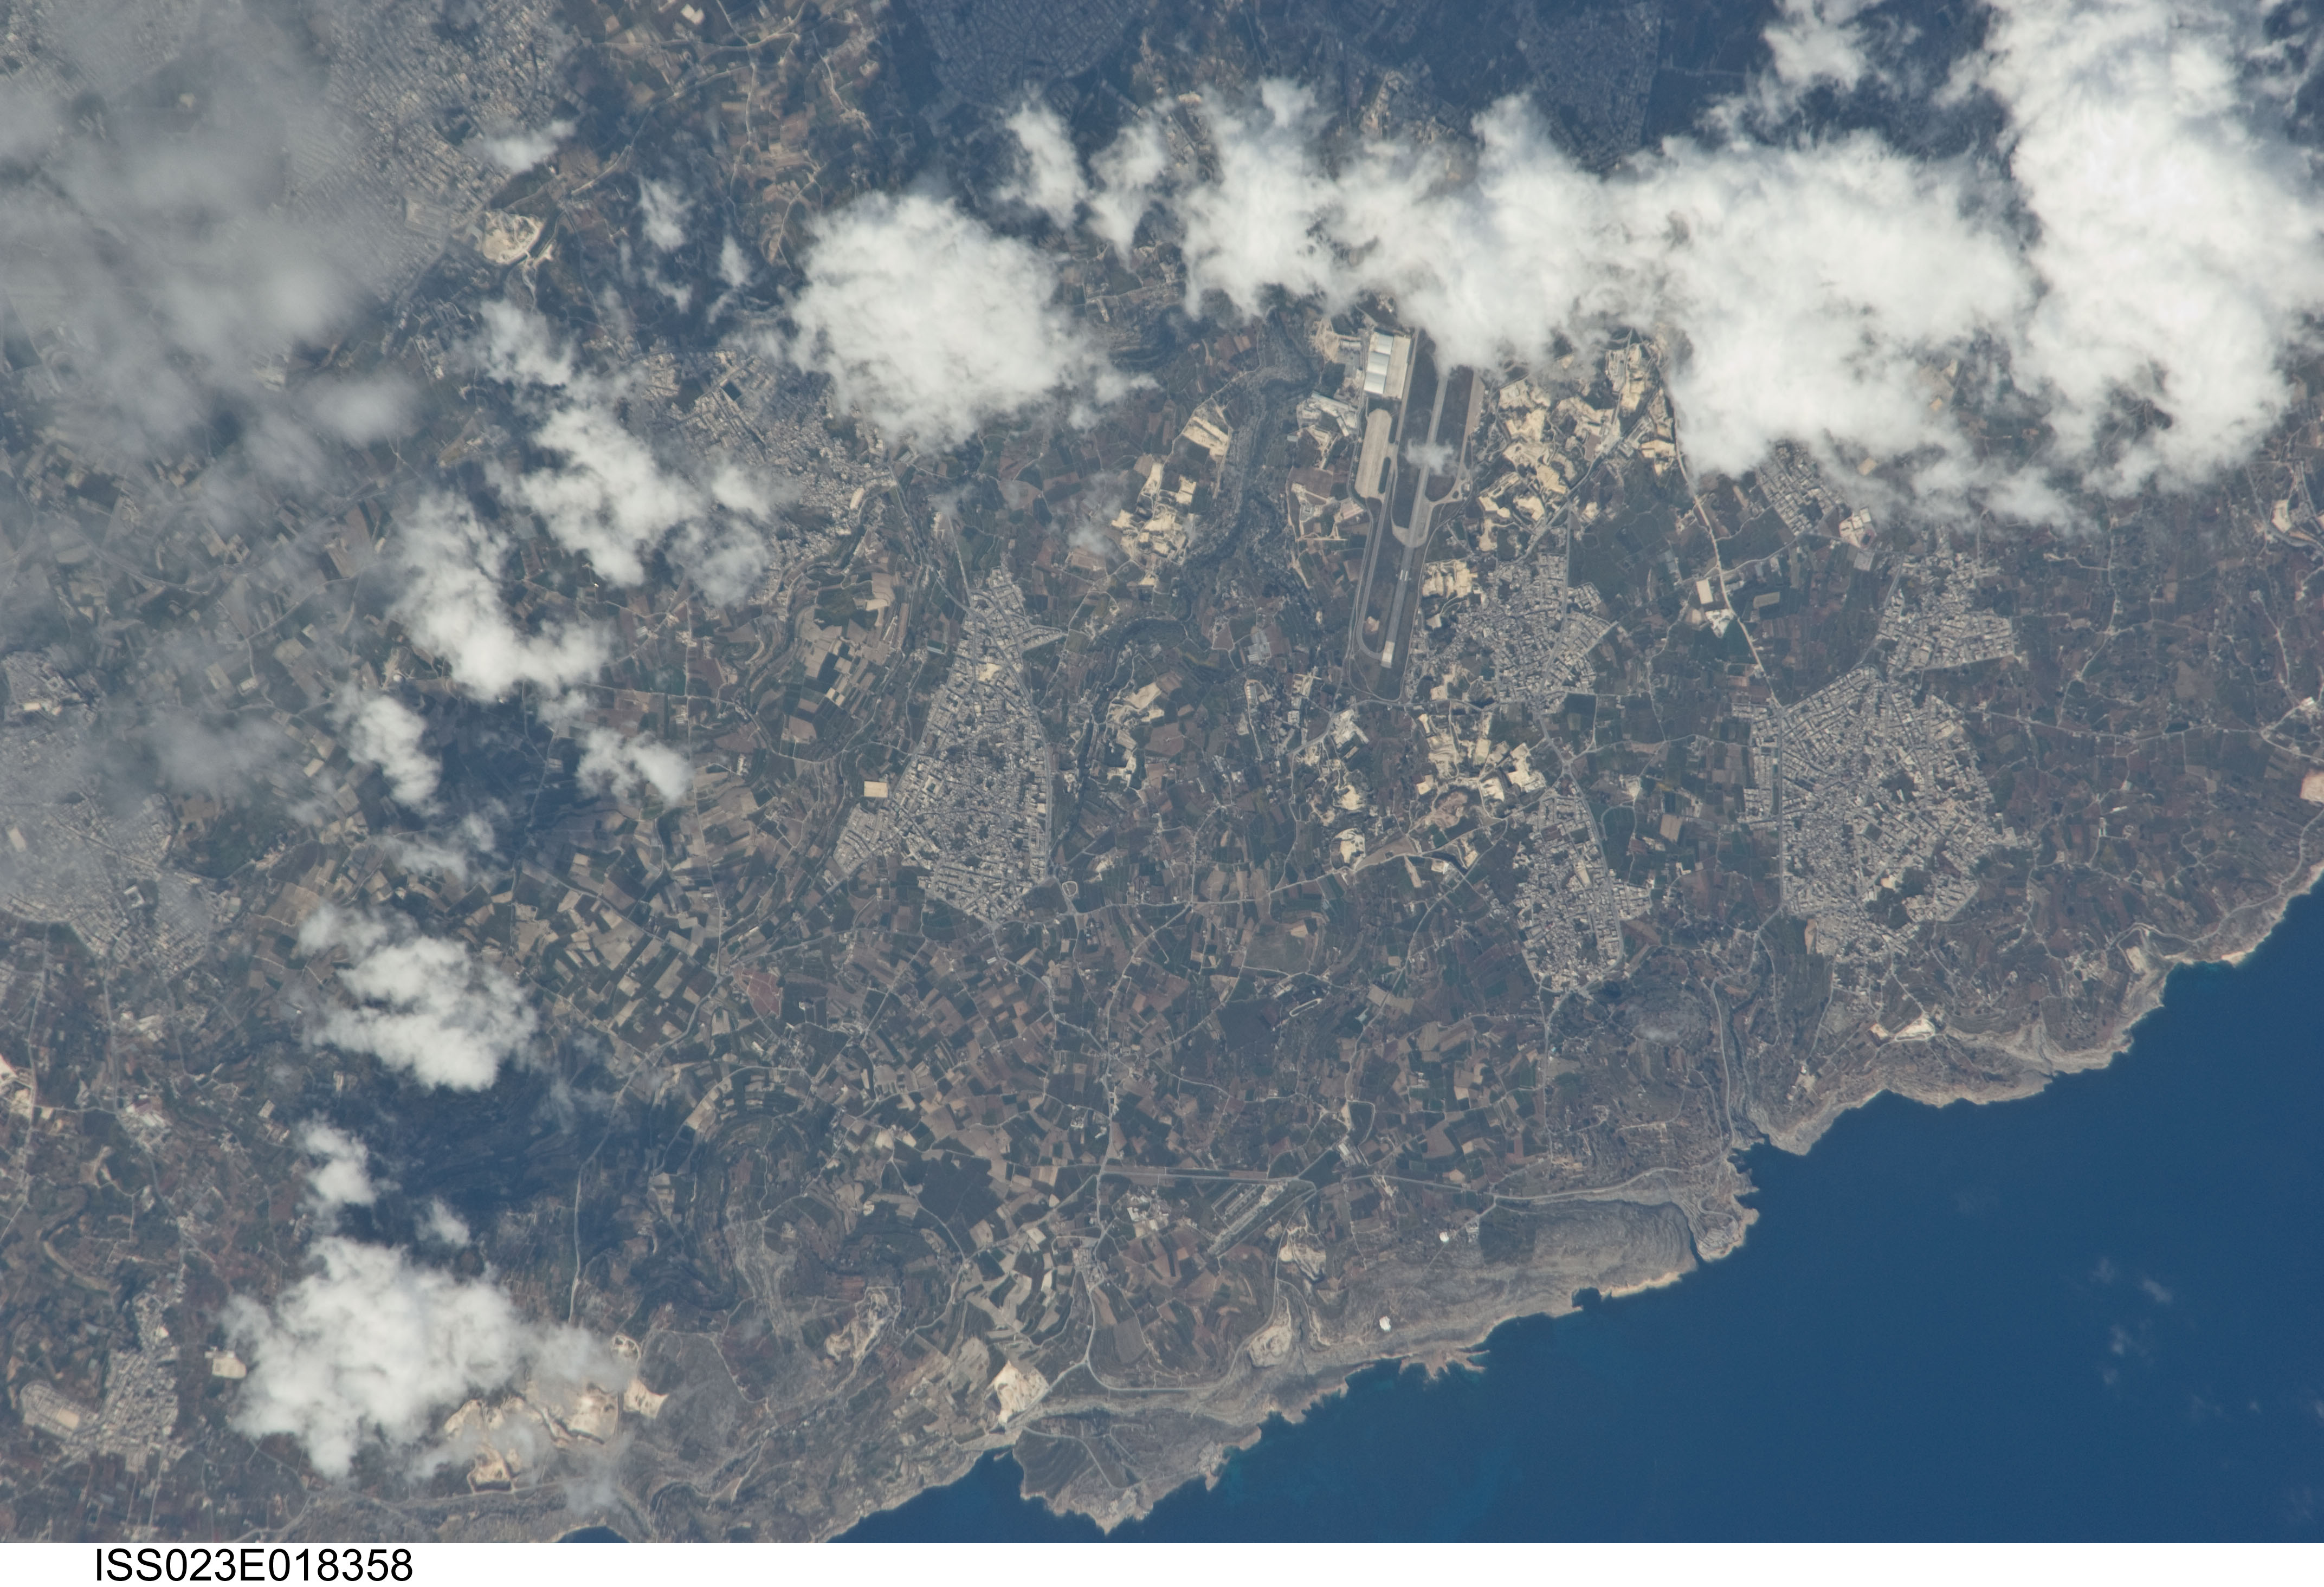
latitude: 35.9
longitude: 14.4
